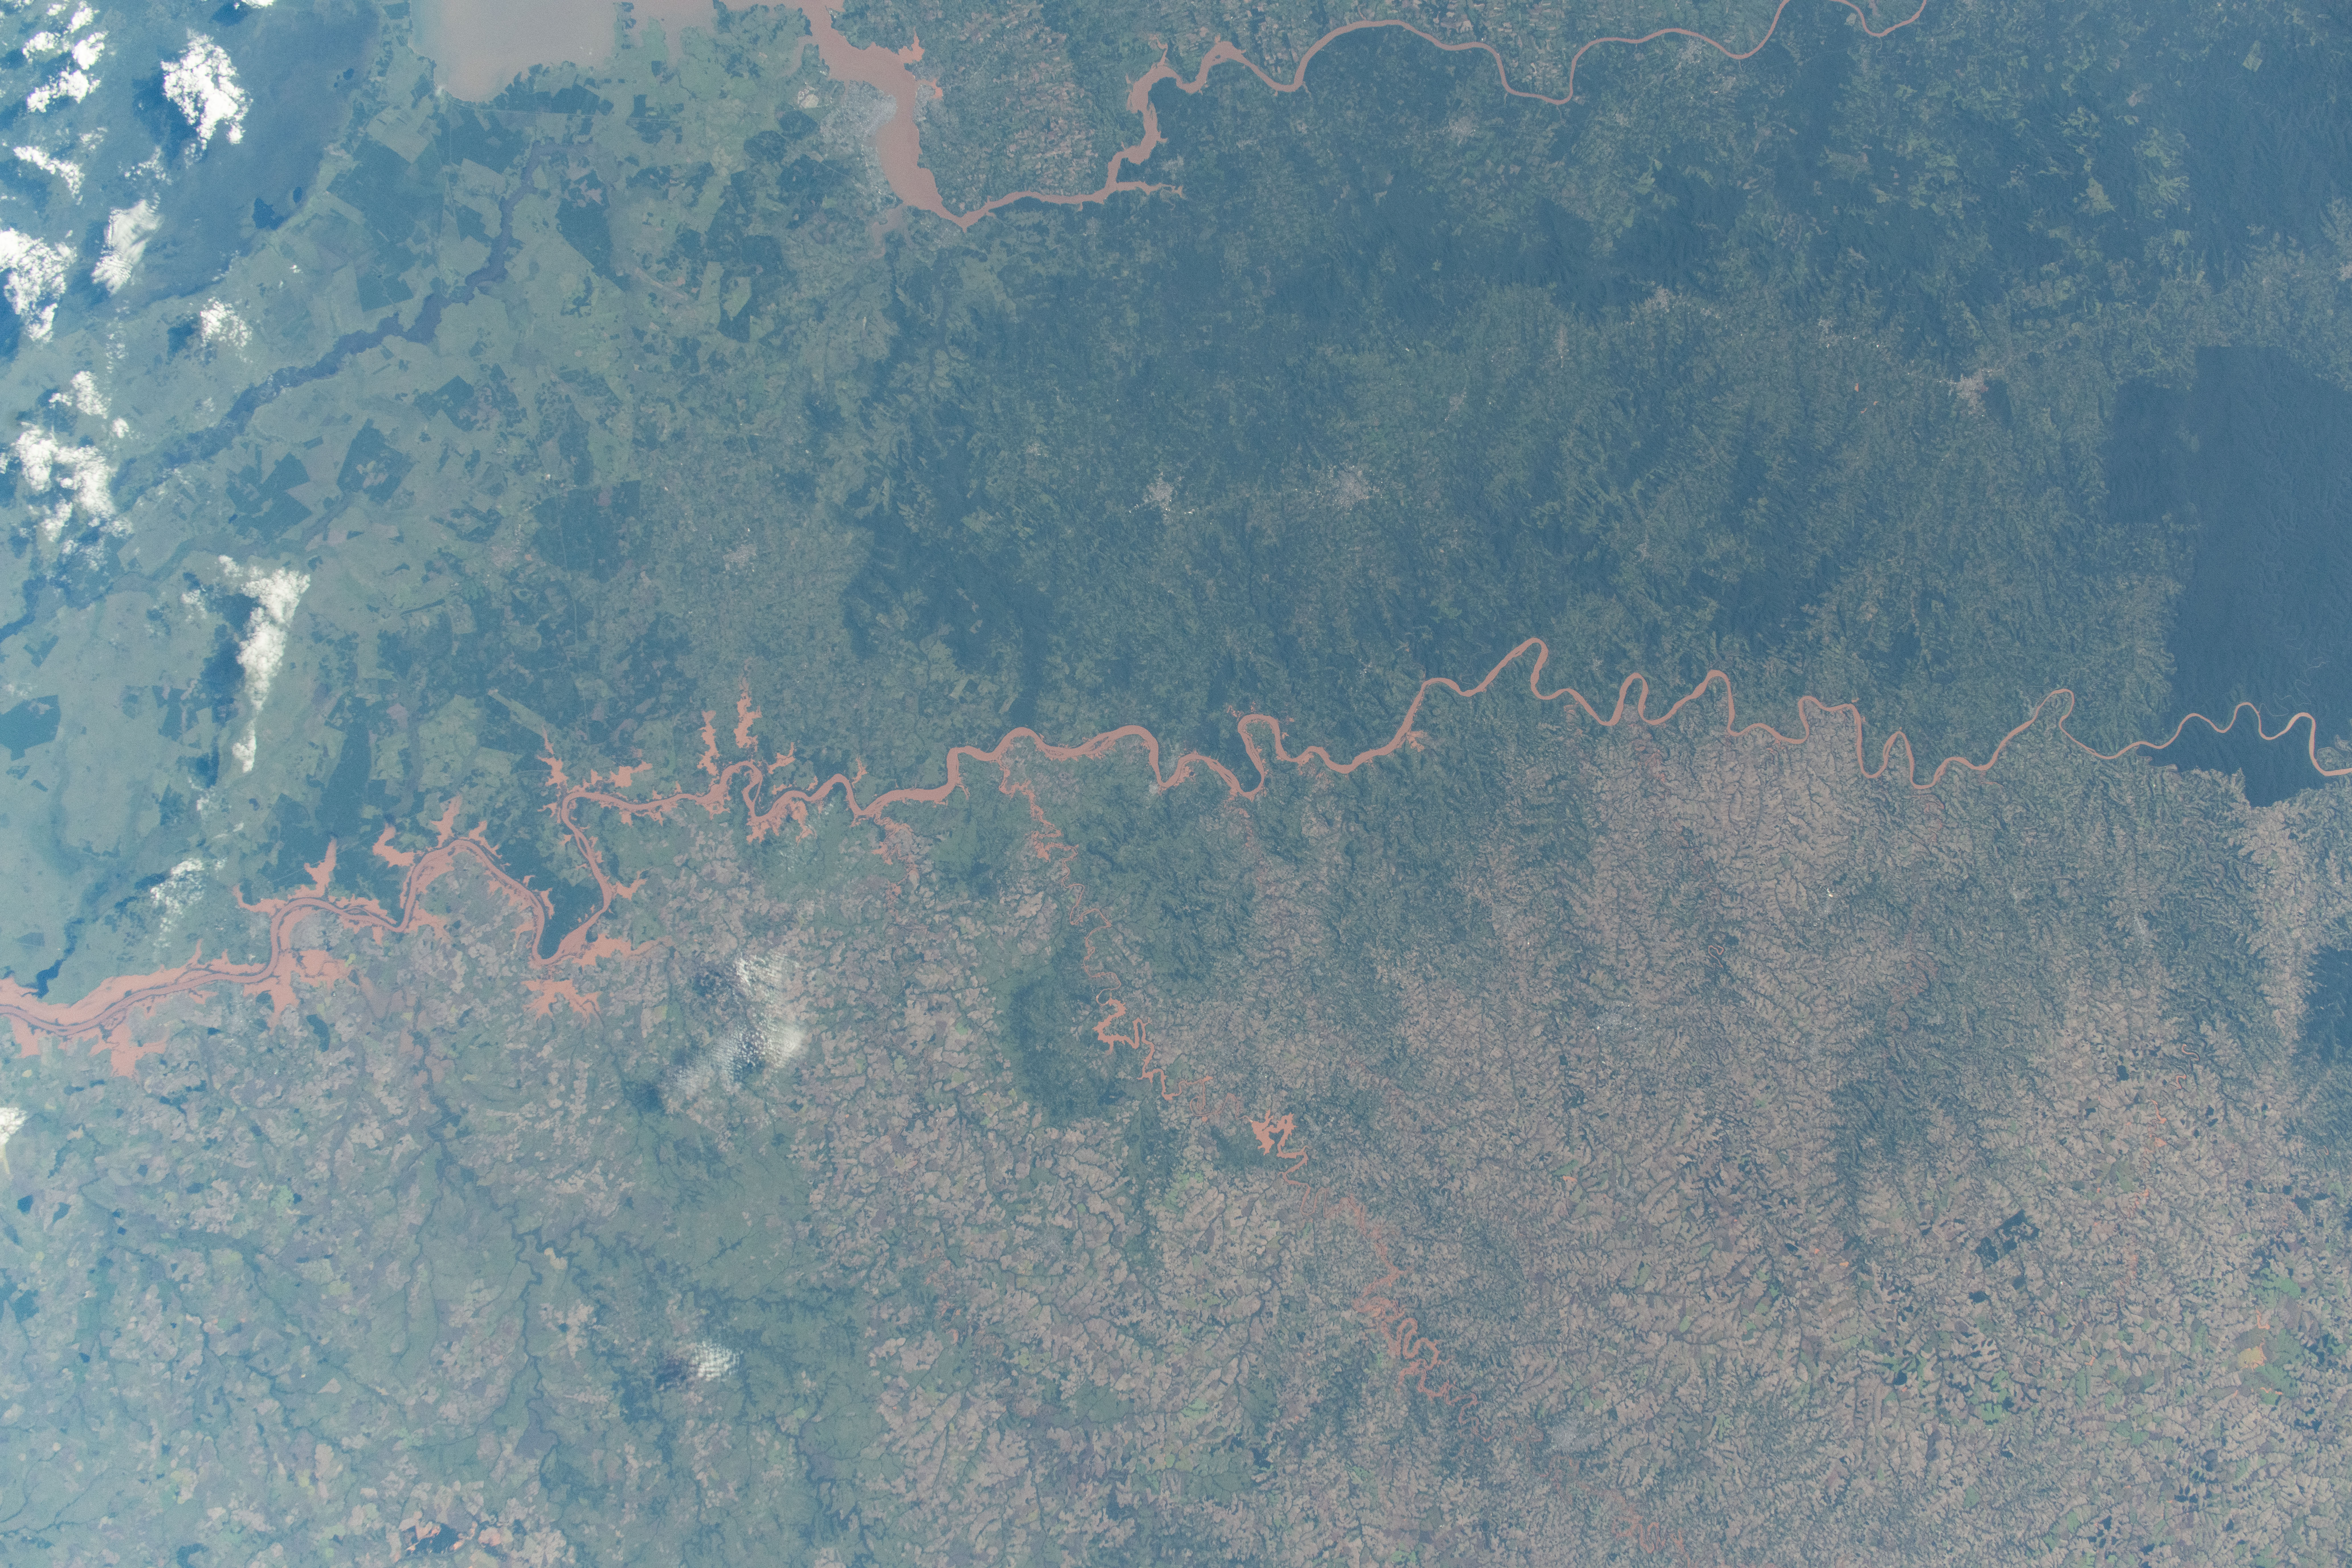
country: BRAZIL
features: URUGUAY RIVER, PORTO XAVIER, PUERTO ROSARIO, POSADAS, GARRUCHOS
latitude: -28.0
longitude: -55.0
